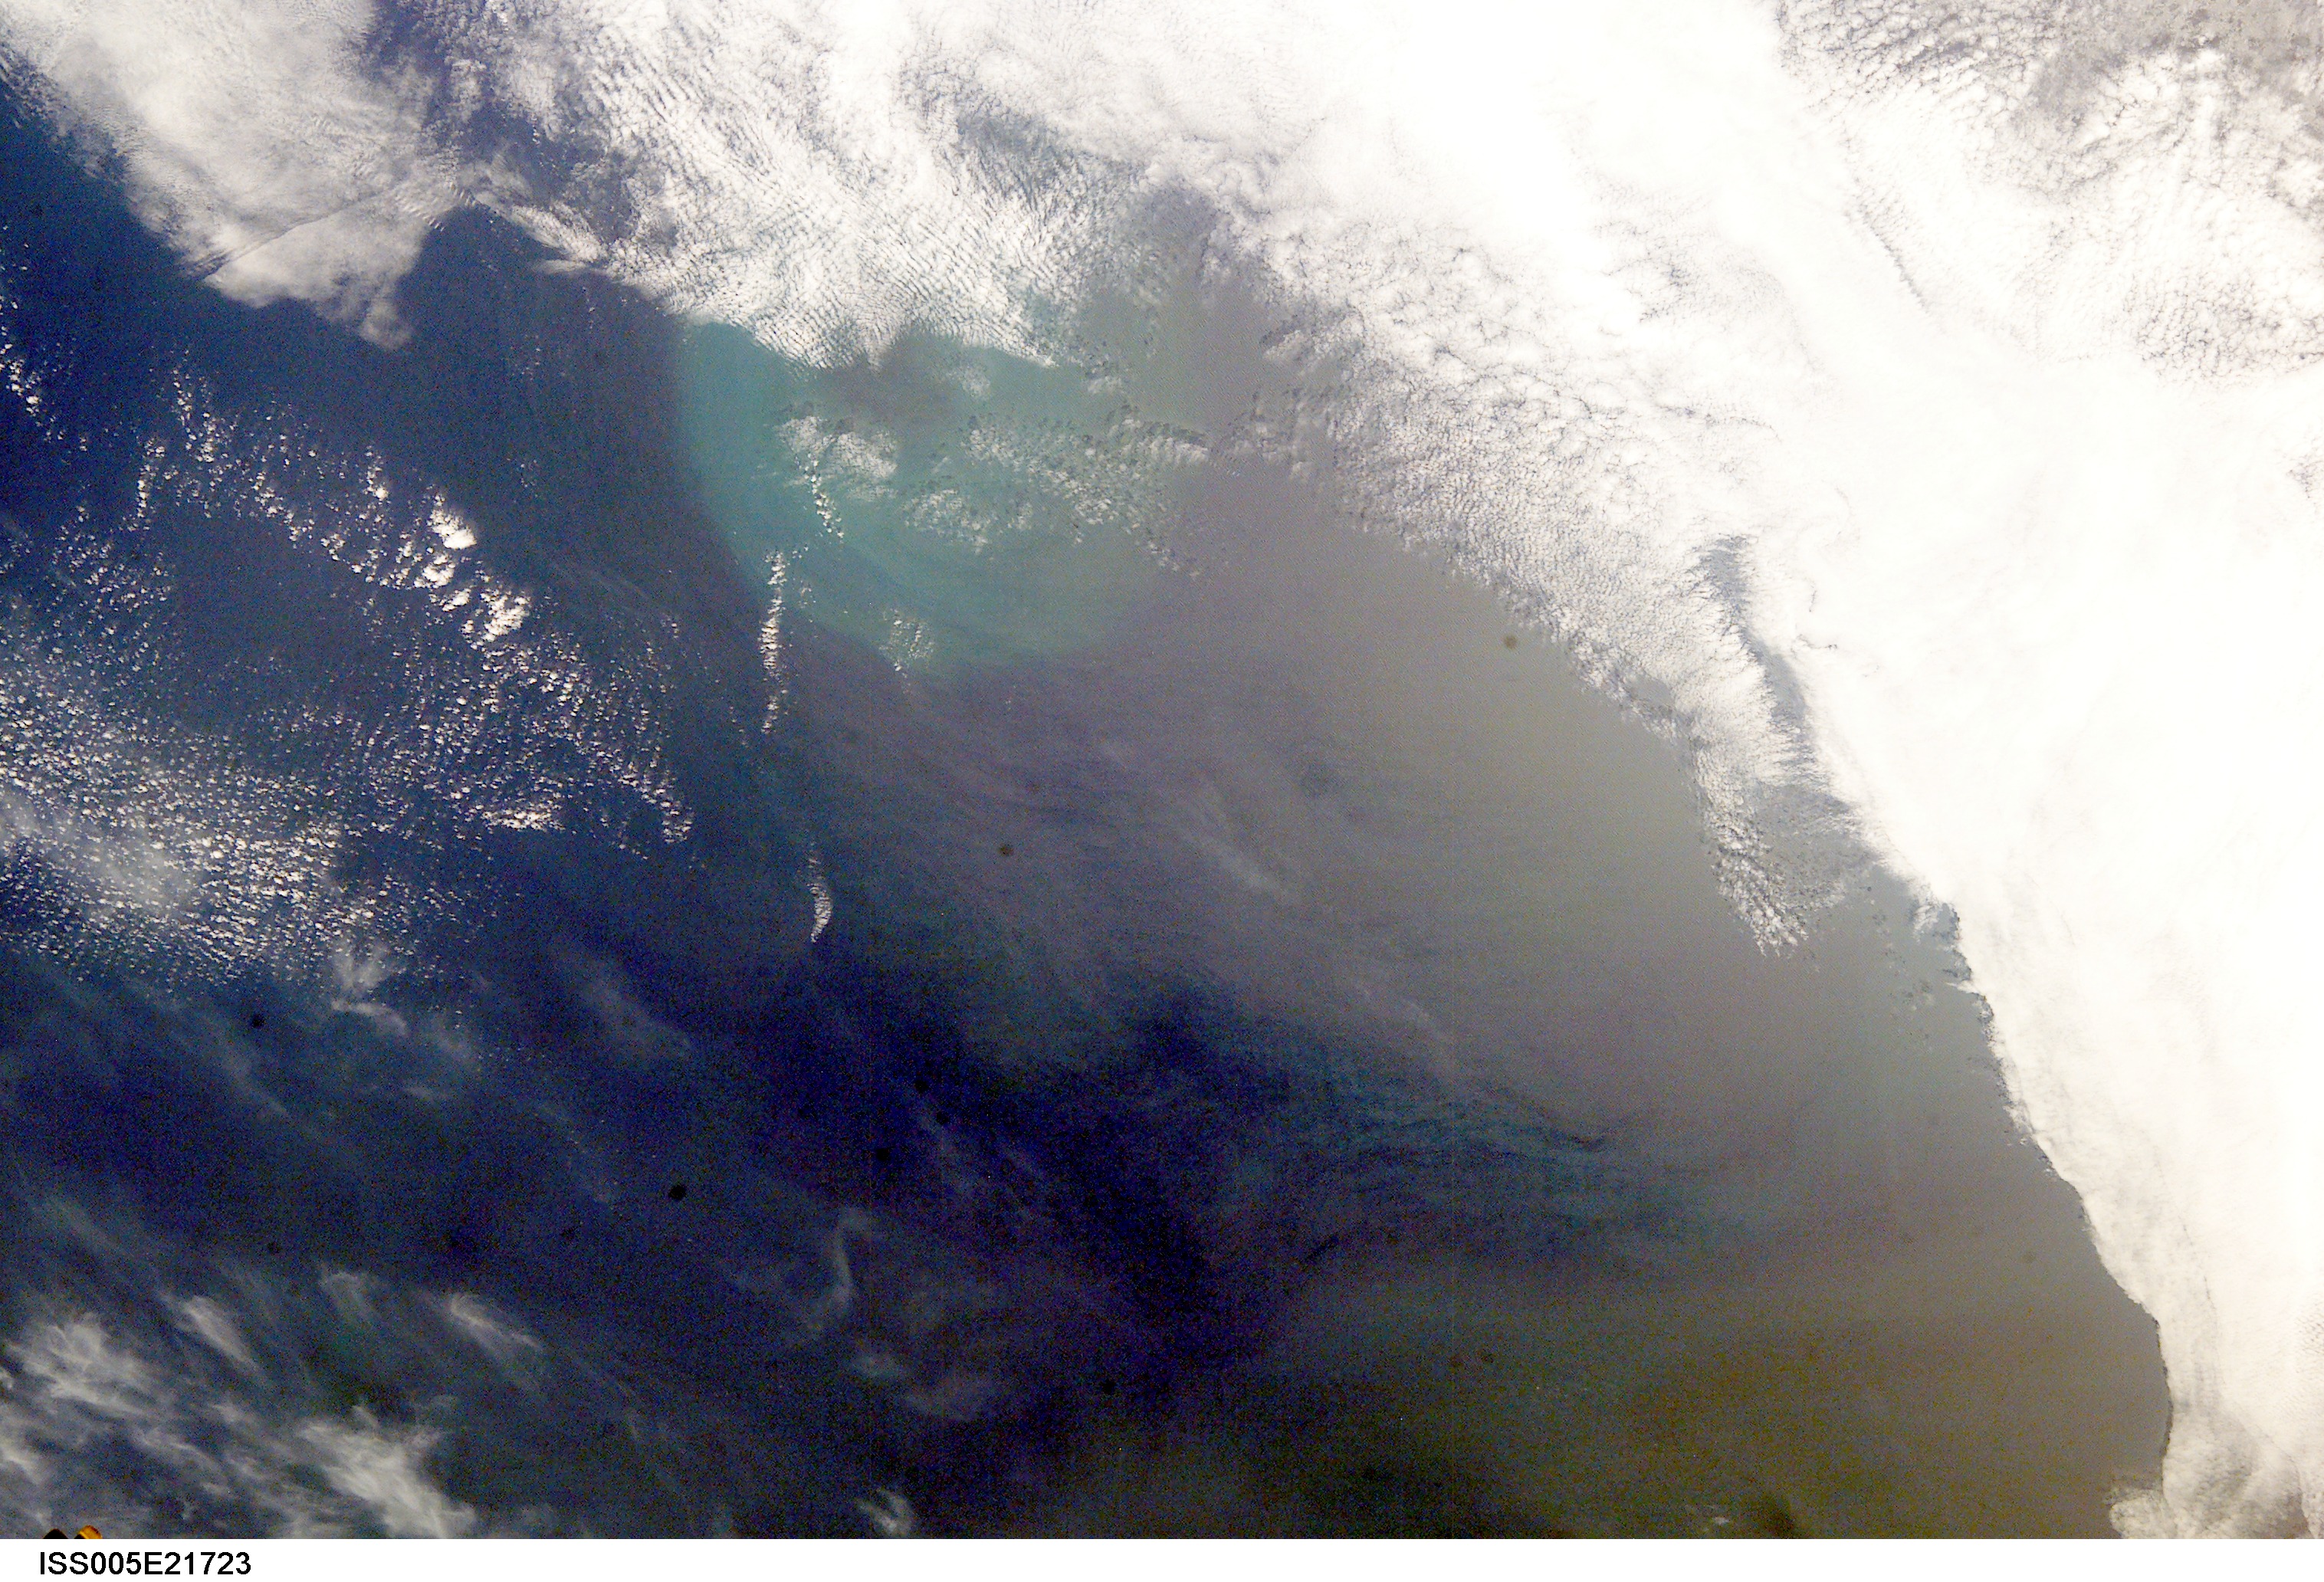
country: TASMAN SEA
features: BLUE-GREEN PATCH OF OCEAN
